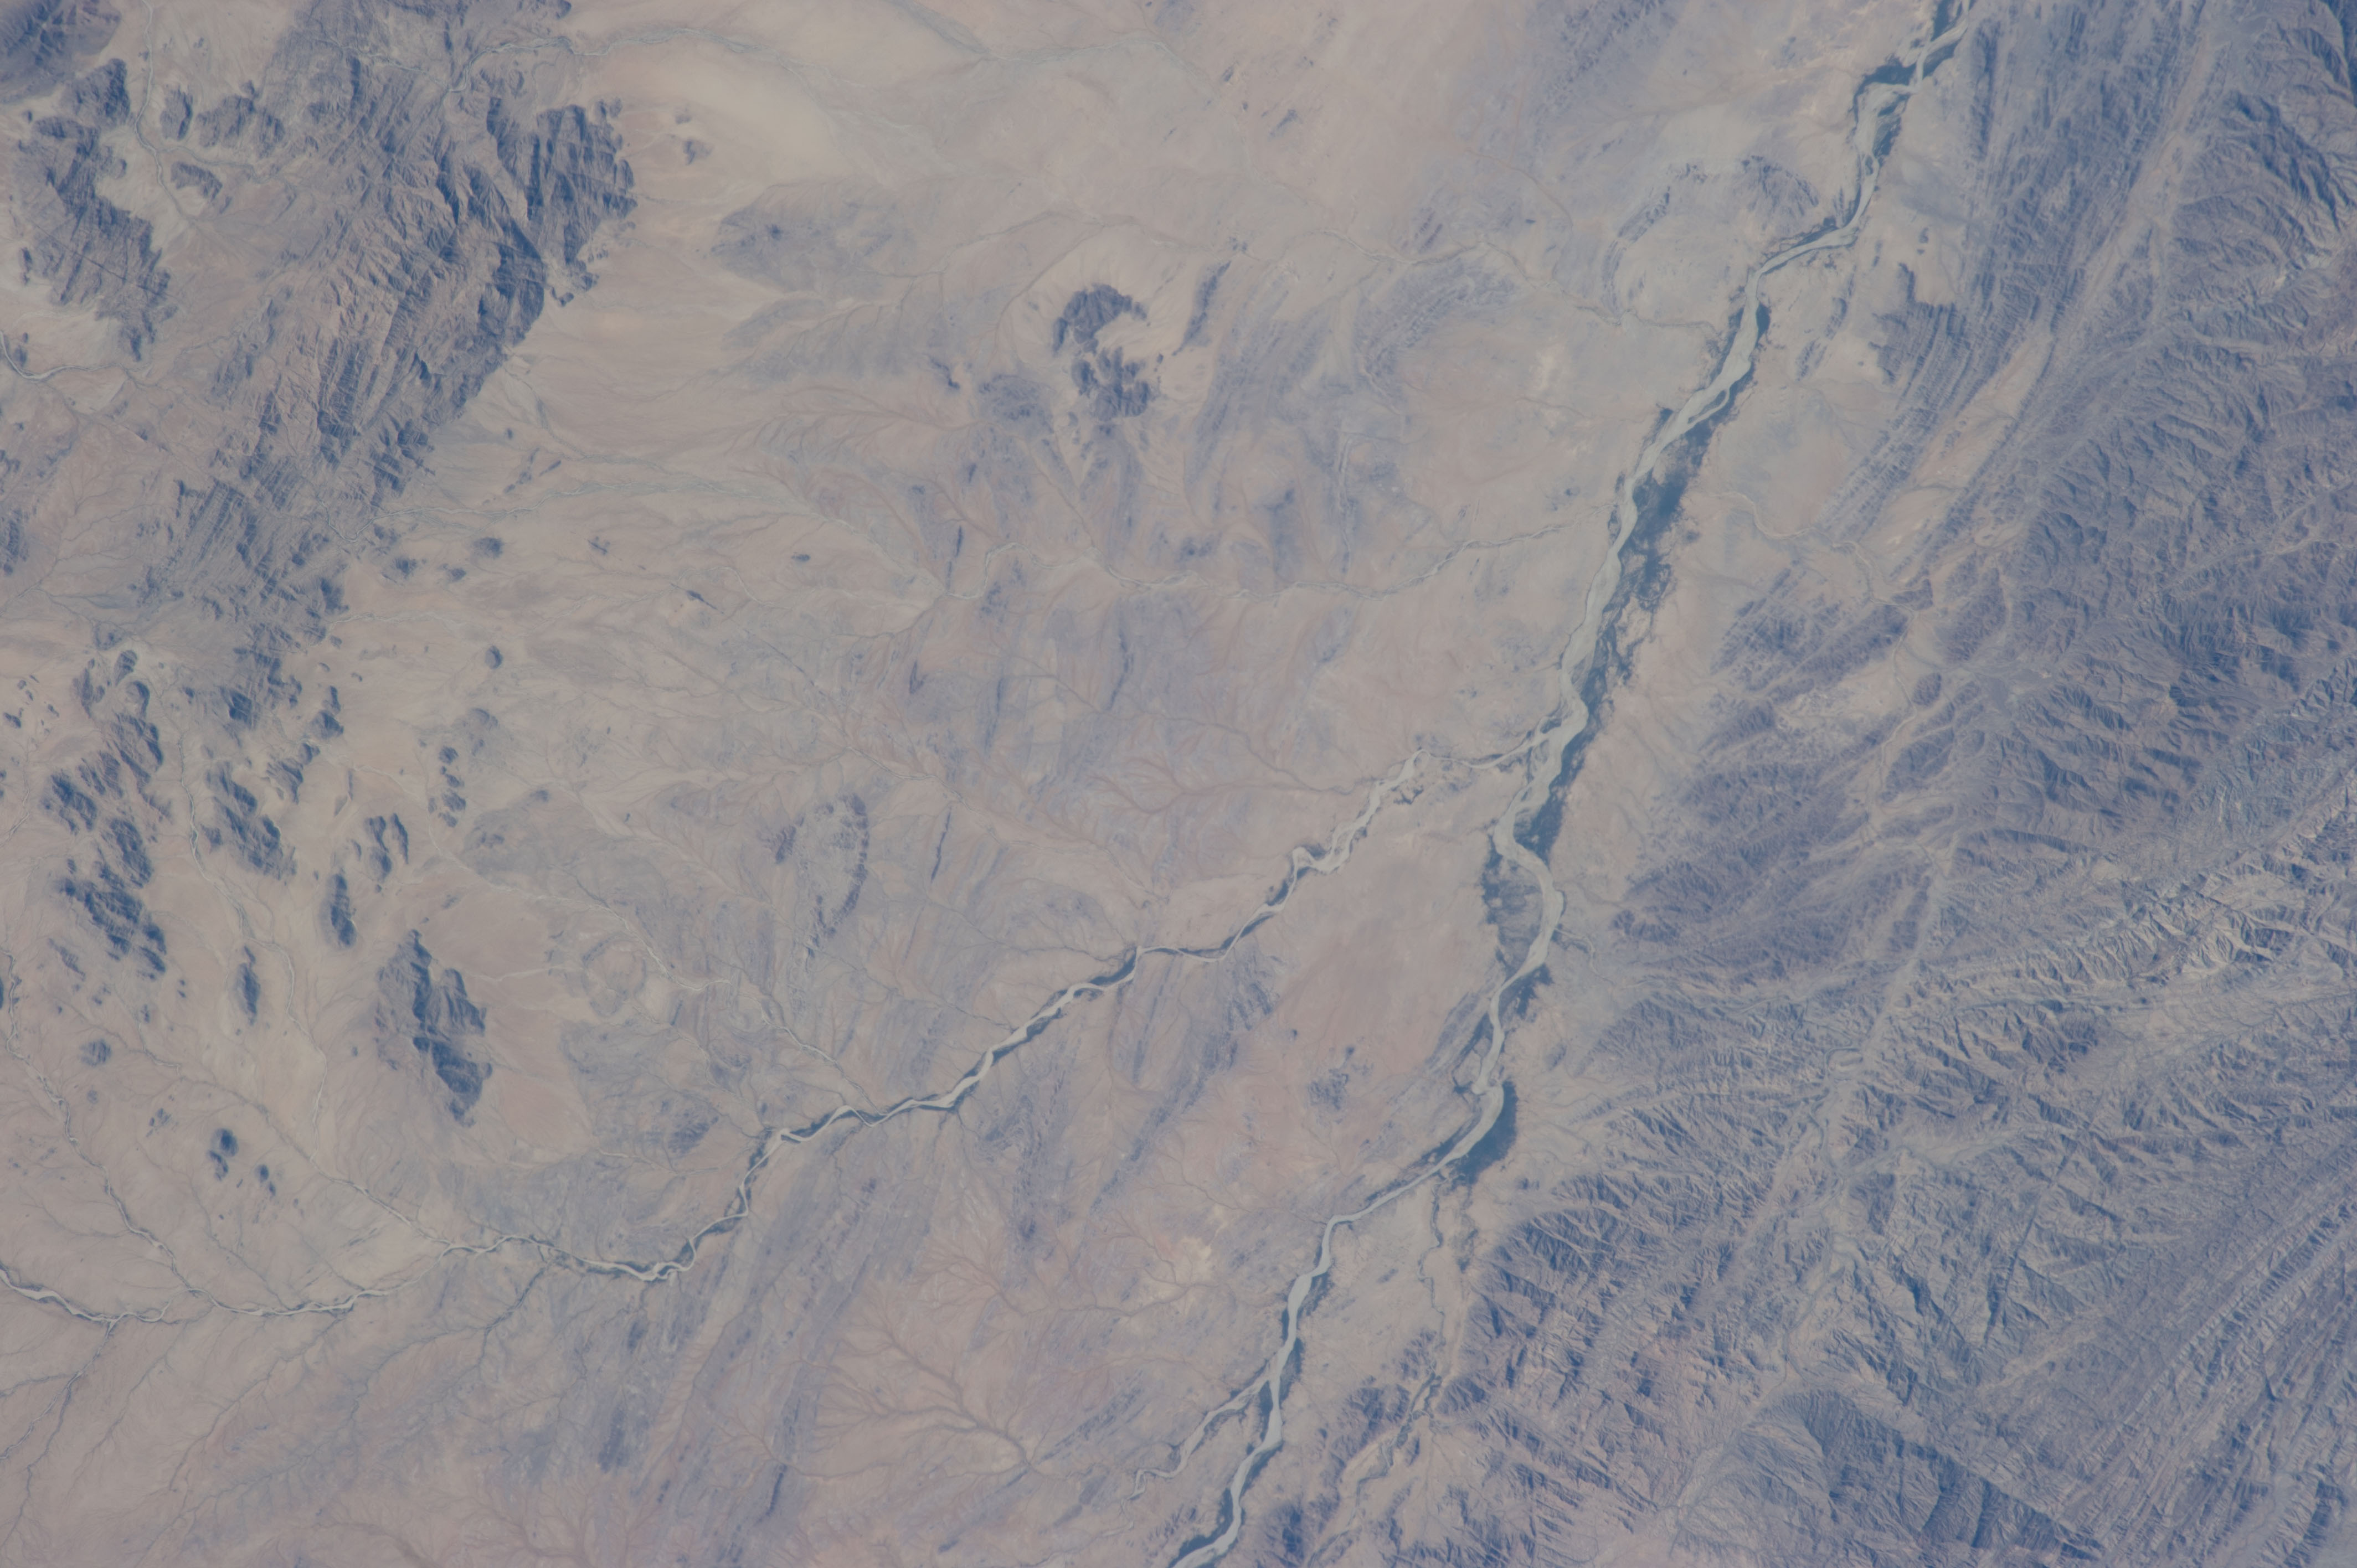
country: ERITREA
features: BARAKA RIVER VALLEY, DESERT, WADIS, MTS., RAVINES
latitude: 16.4
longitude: 37.2
